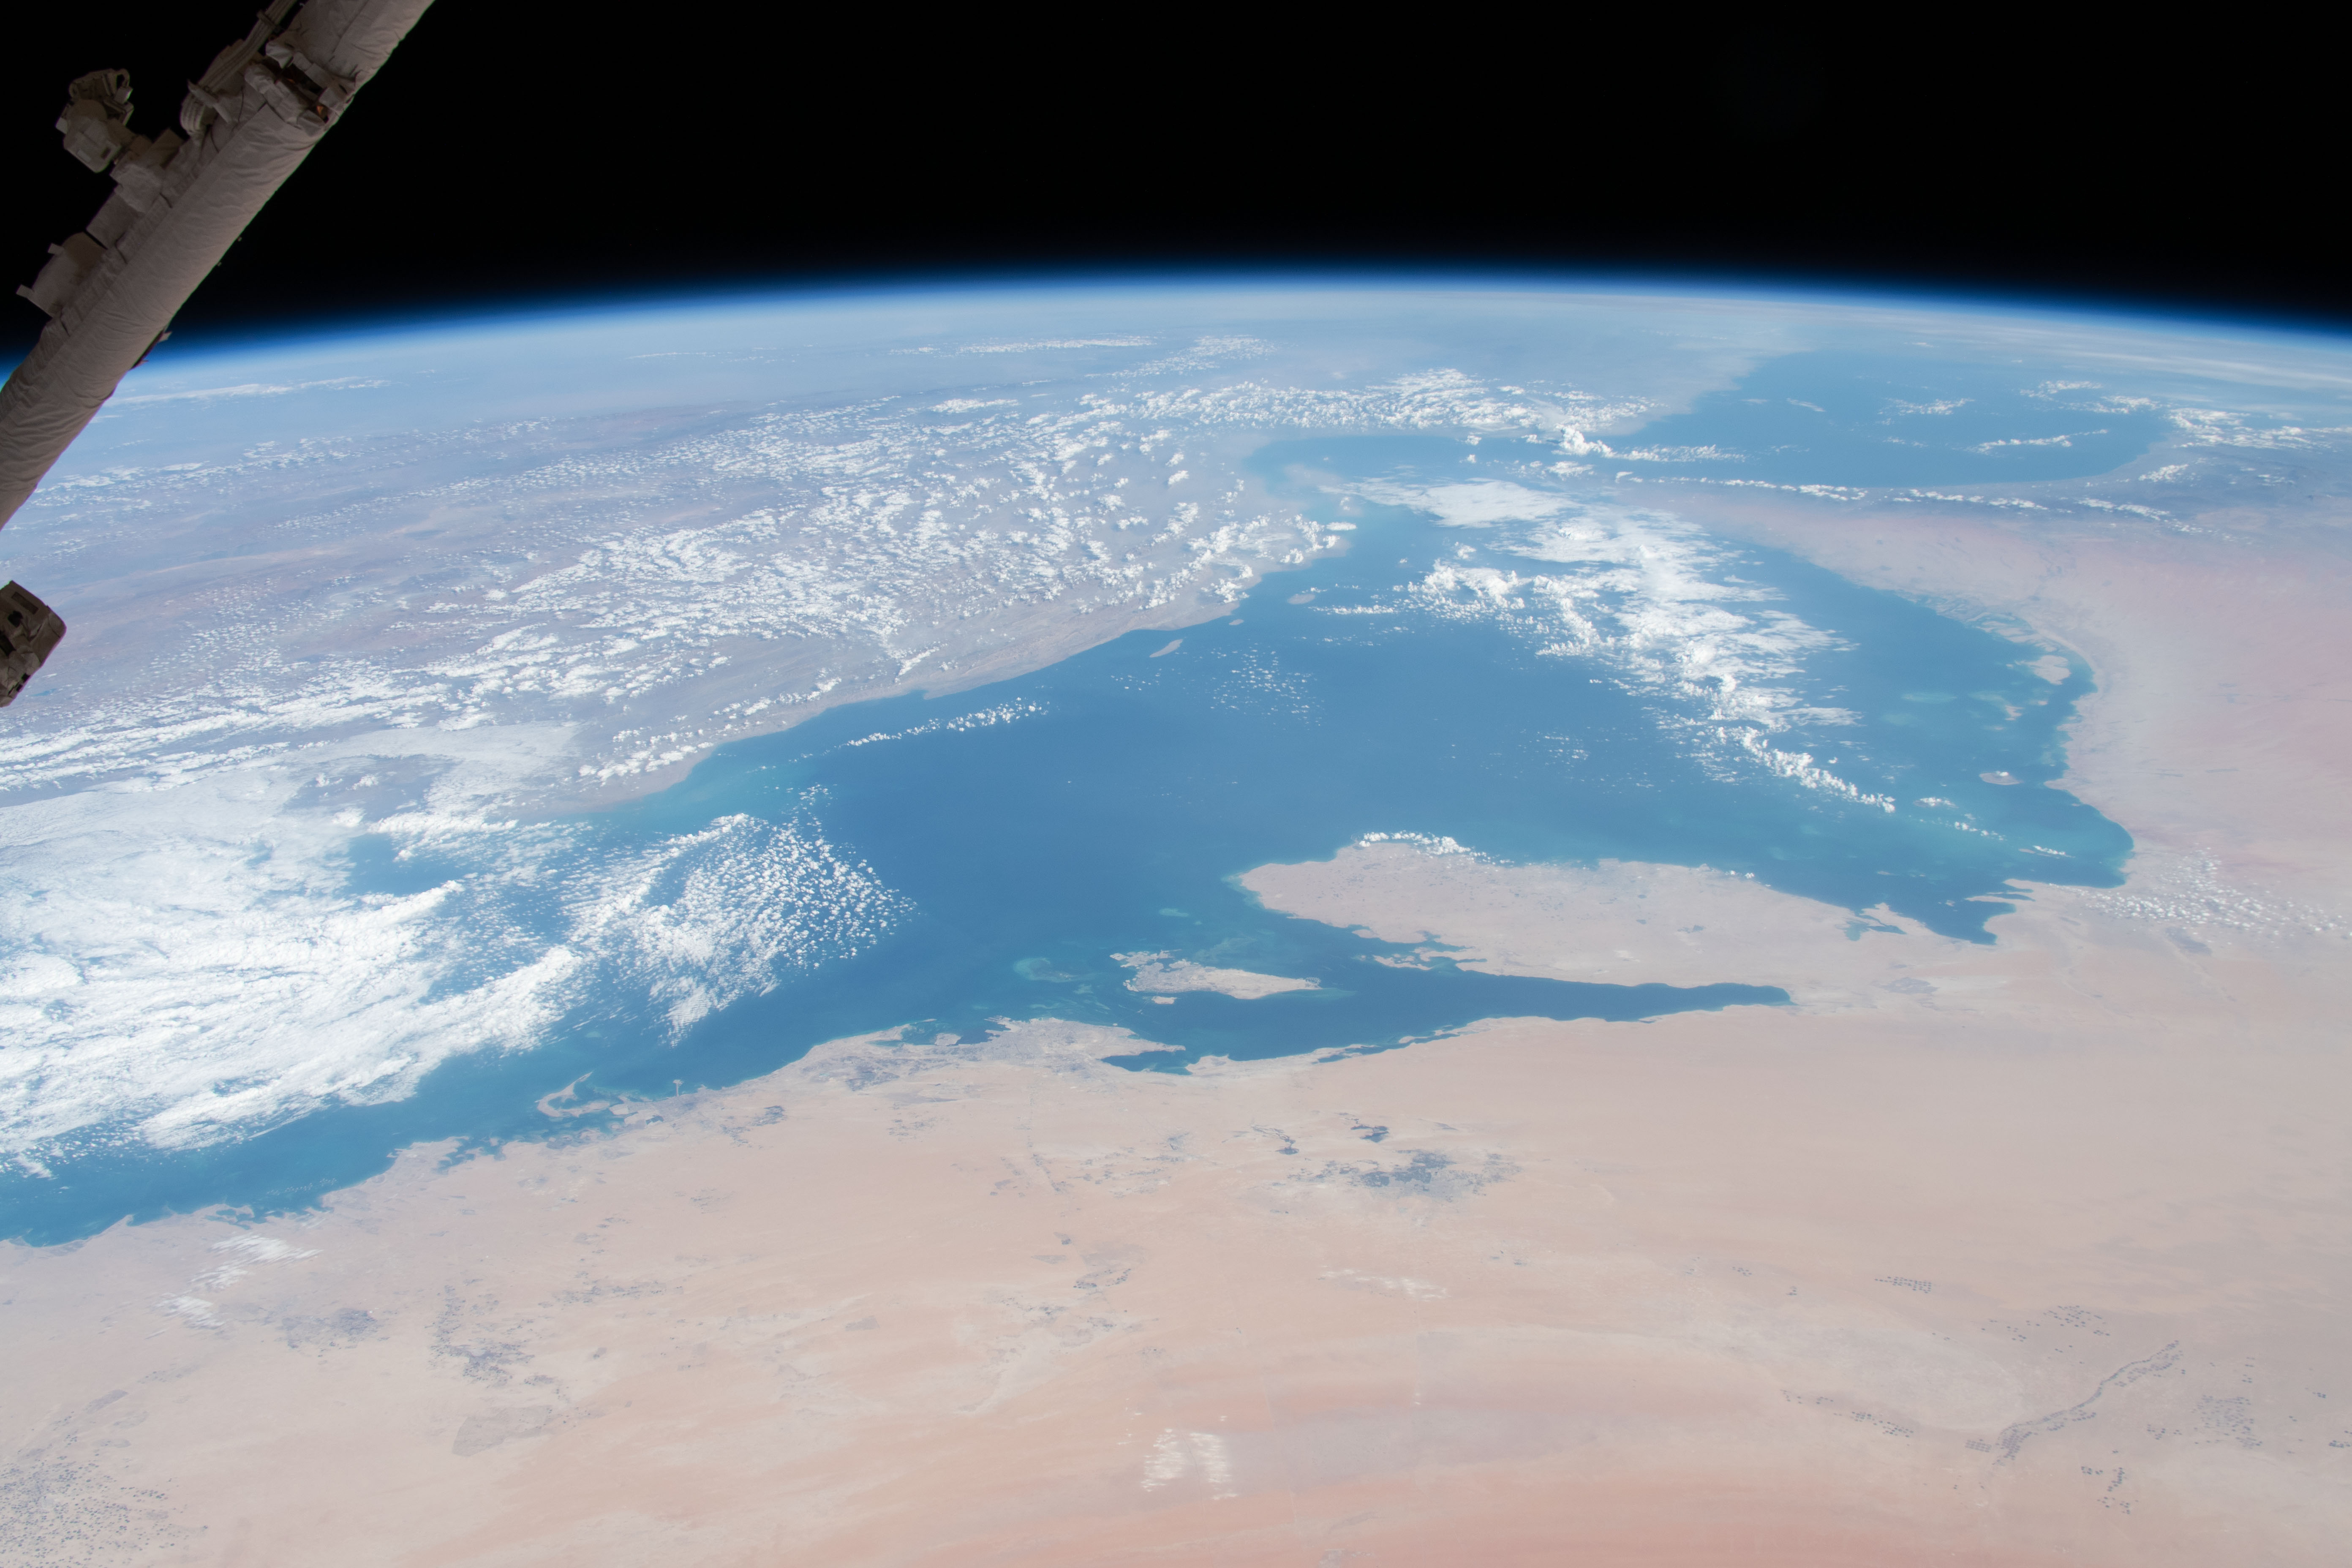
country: IRAN
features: PERSIAN GULF, UNITED ARAB EMIRATES, IRAN, QATAR, SAUDI ARABIA
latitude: 27.0
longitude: 52.0
